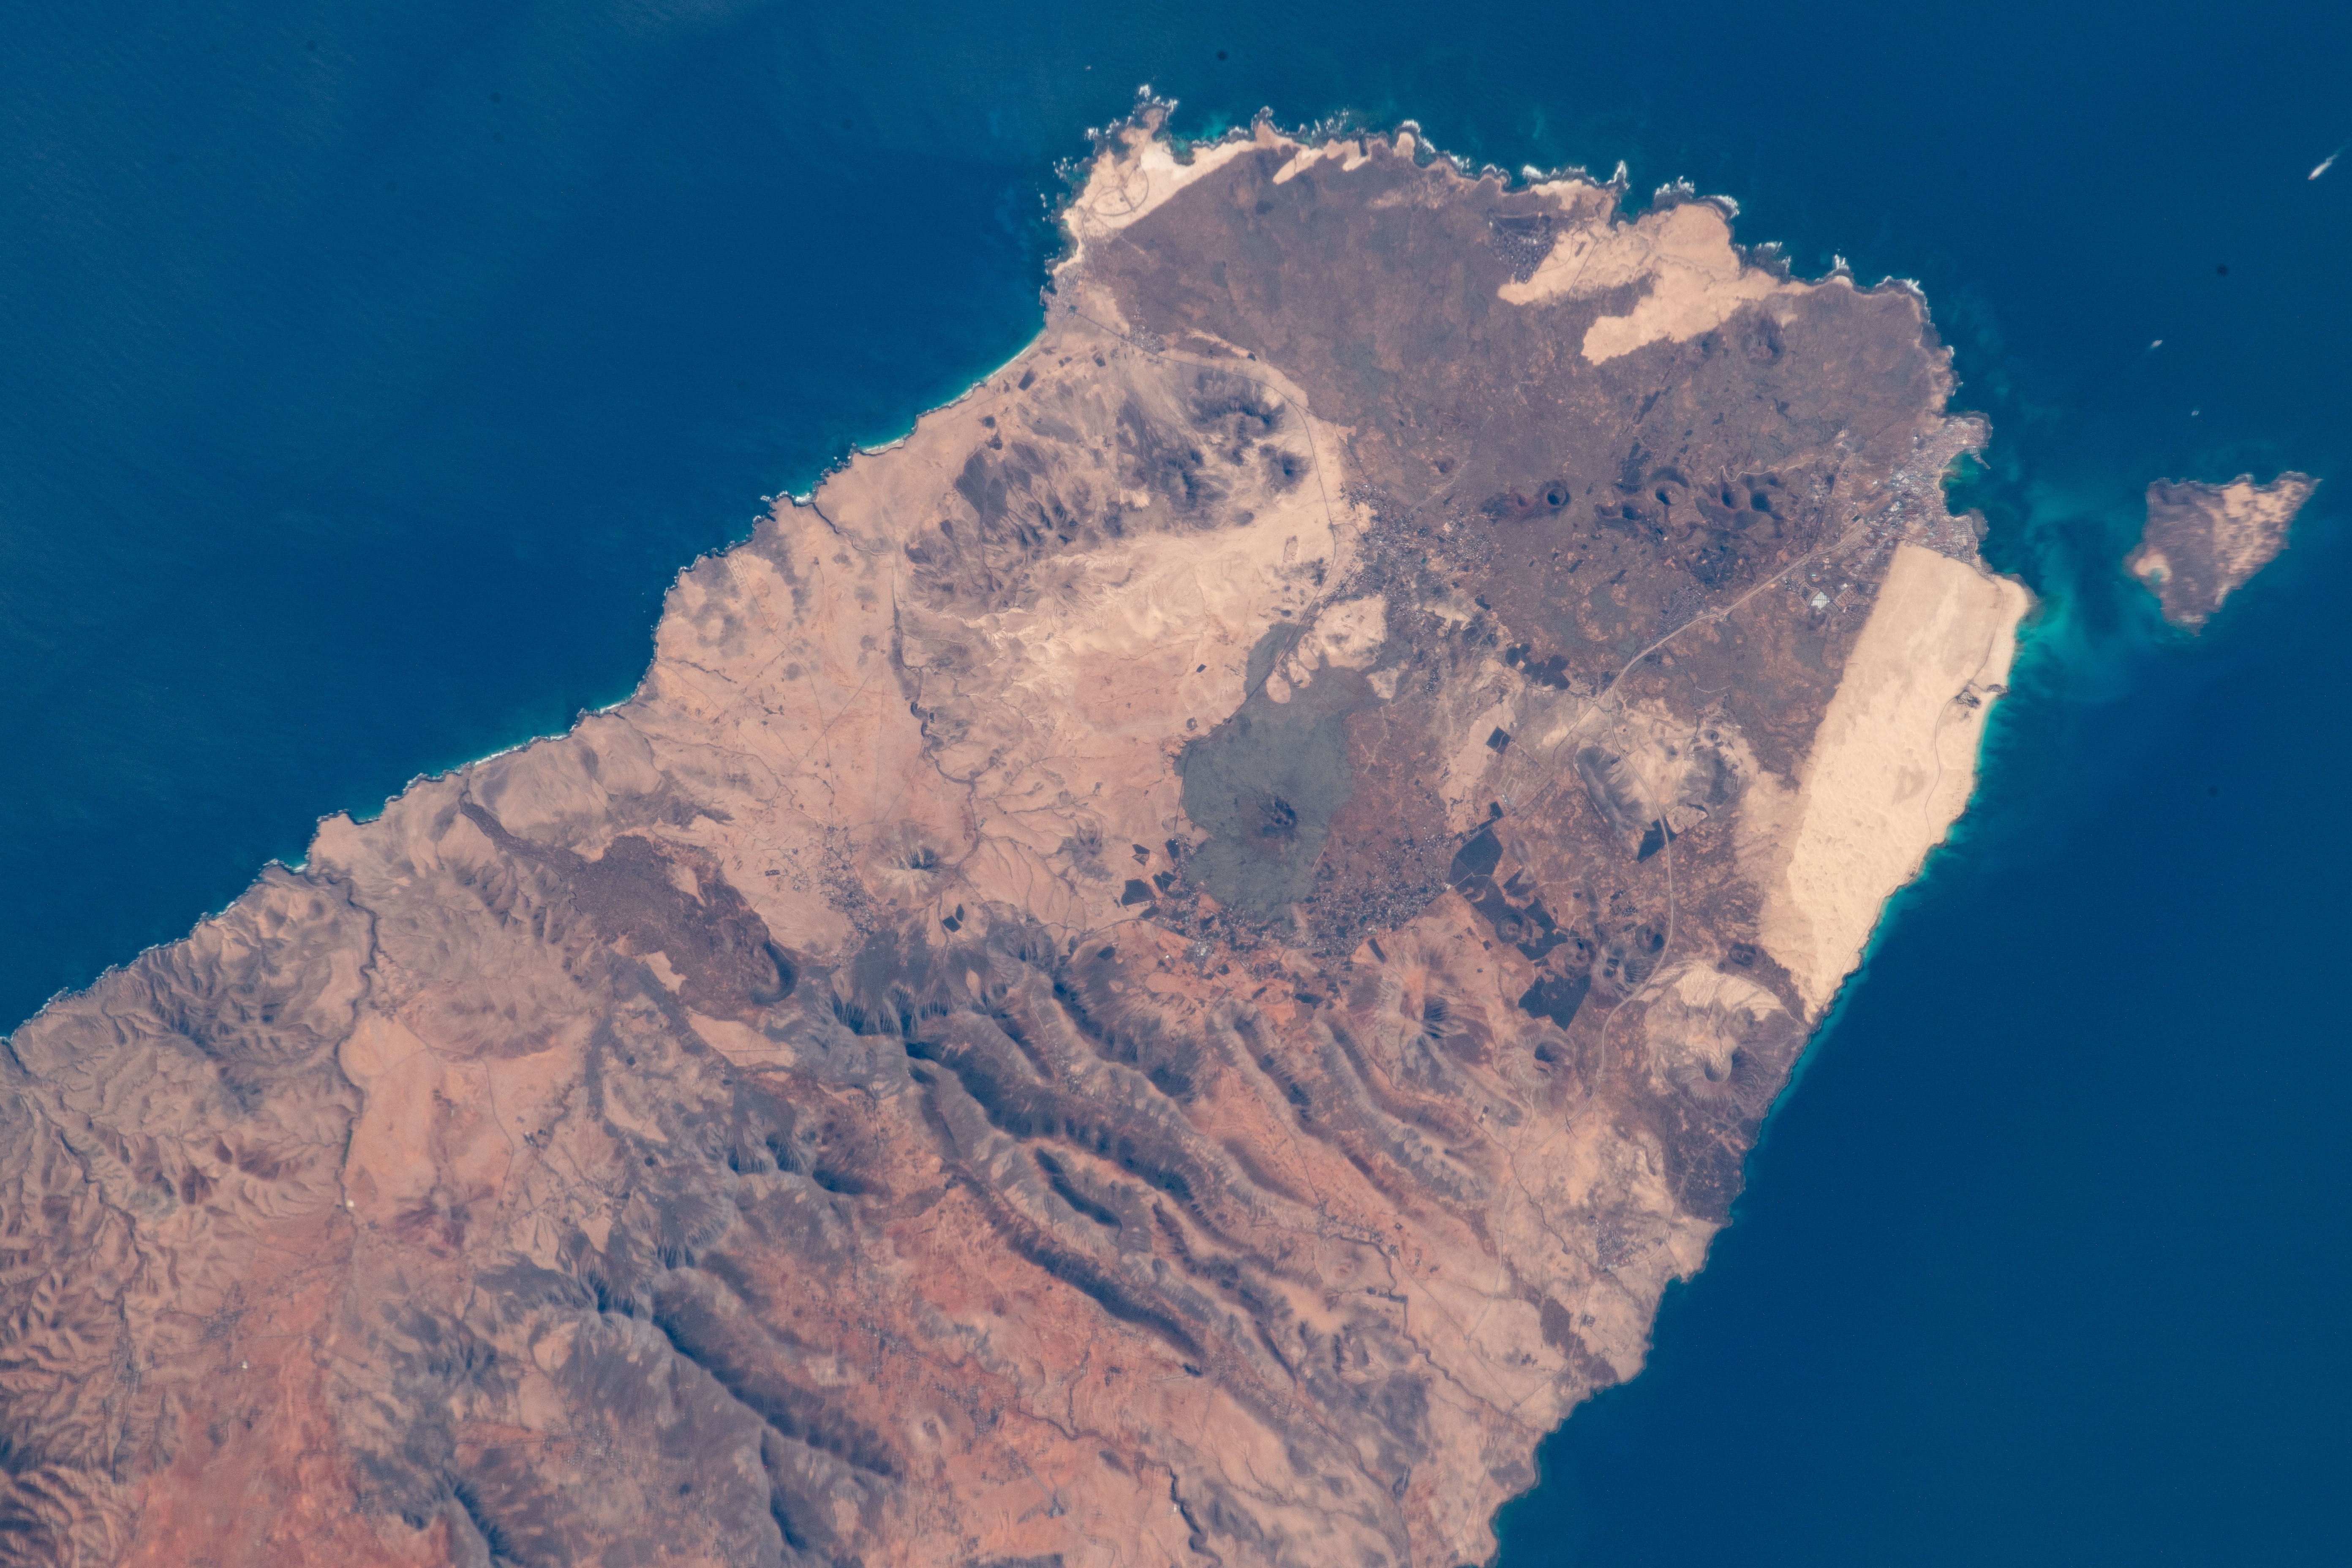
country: CANARY ISLANDS
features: MALPAAS DE LA ARENA
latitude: 28.6
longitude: -13.9
